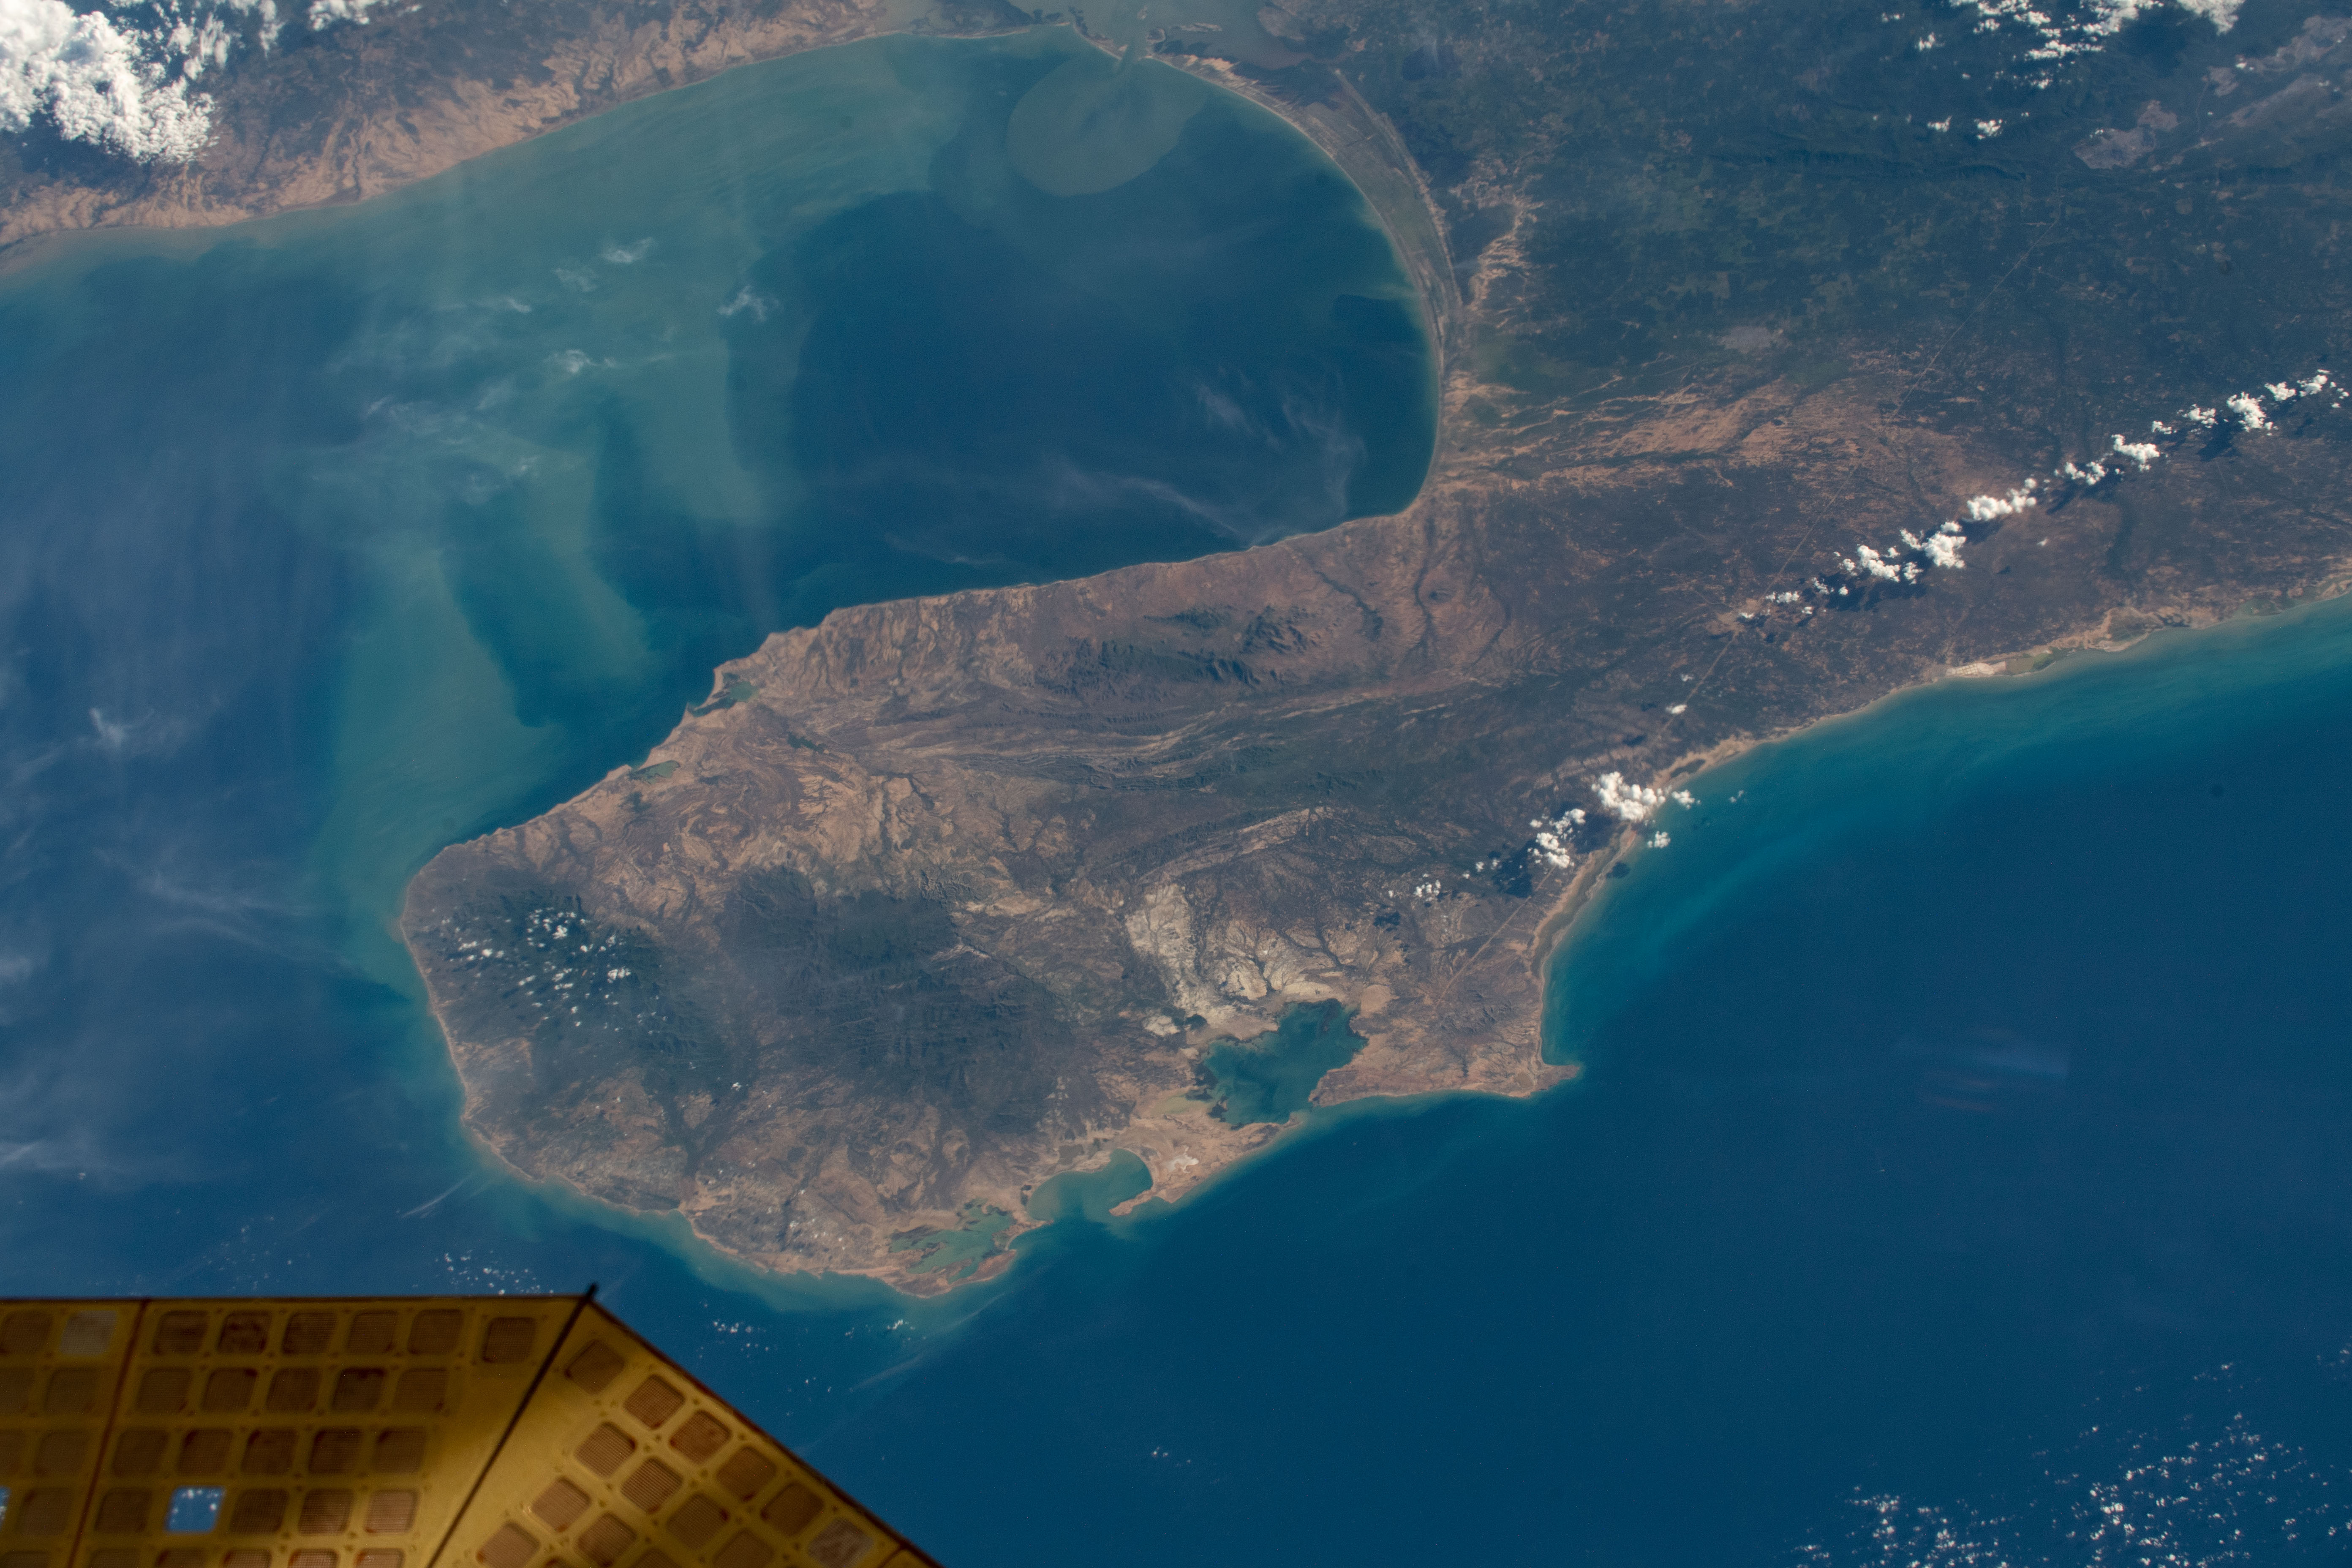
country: COLOMBIA
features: GULF OF VENEZUELA
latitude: 11.9
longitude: -71.8
